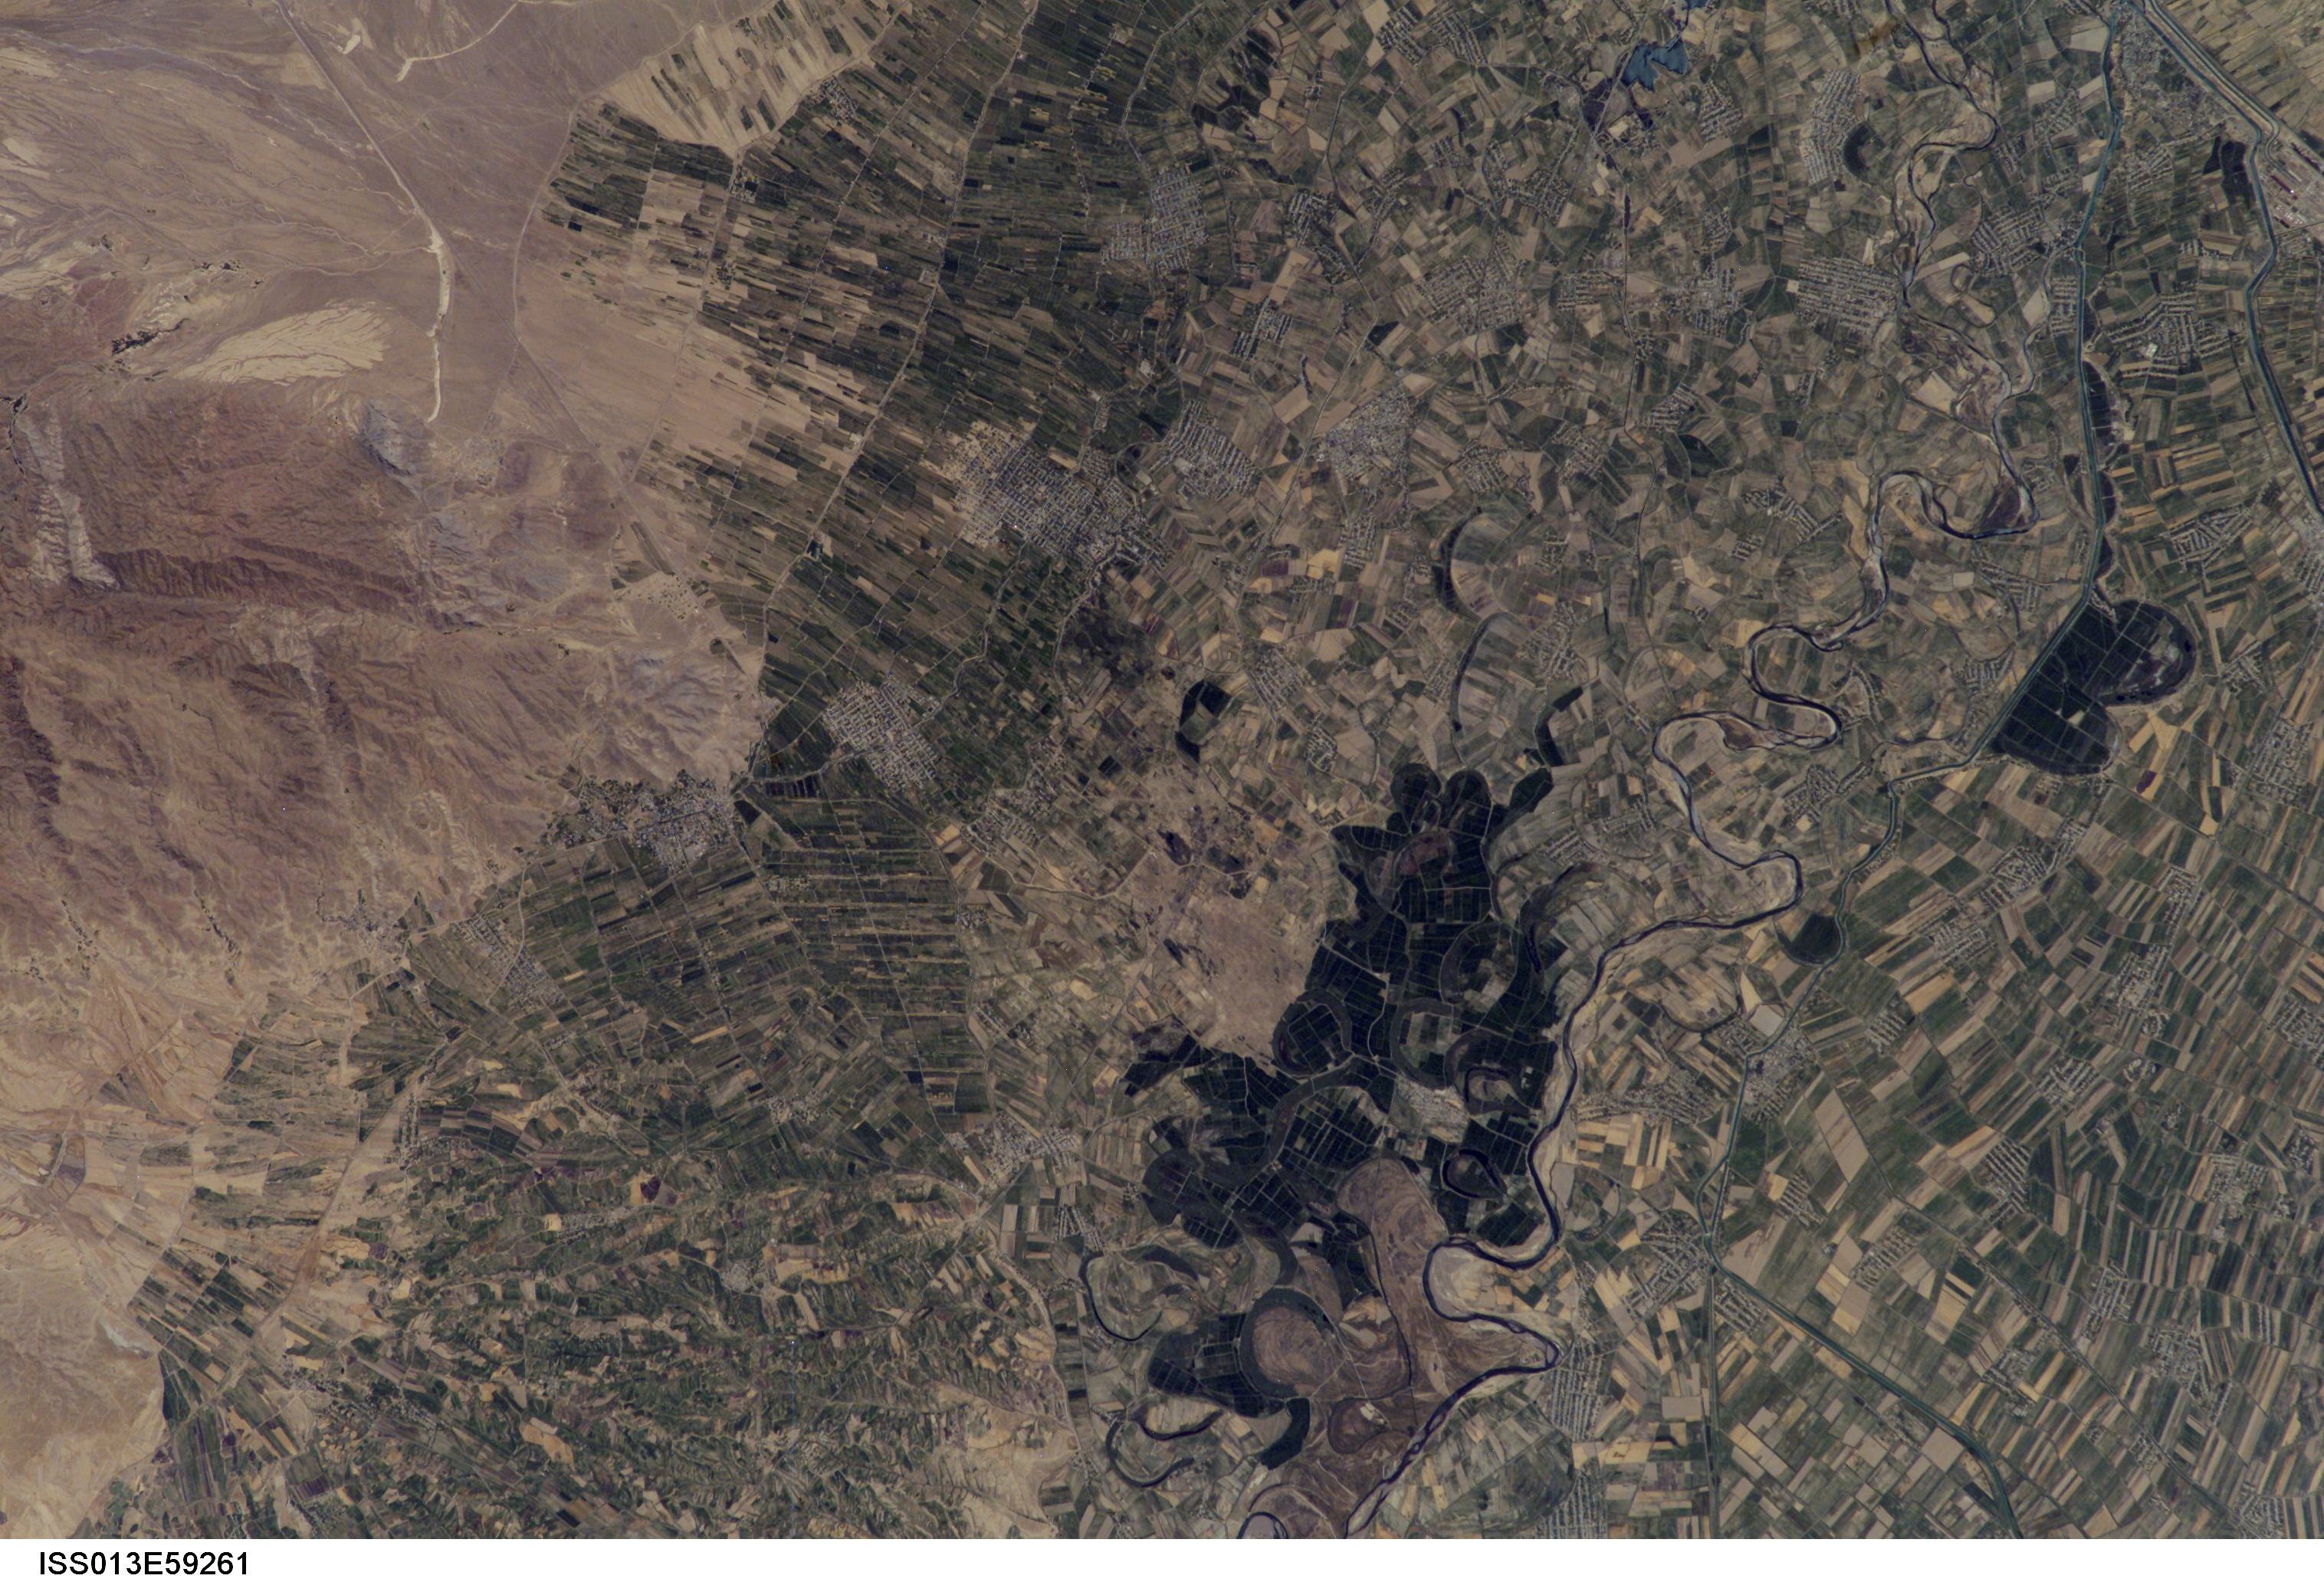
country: UZBEKISTAN
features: SYRDAR'YA R. V., AGR., TOWNS
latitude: 40.5
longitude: 69.0
